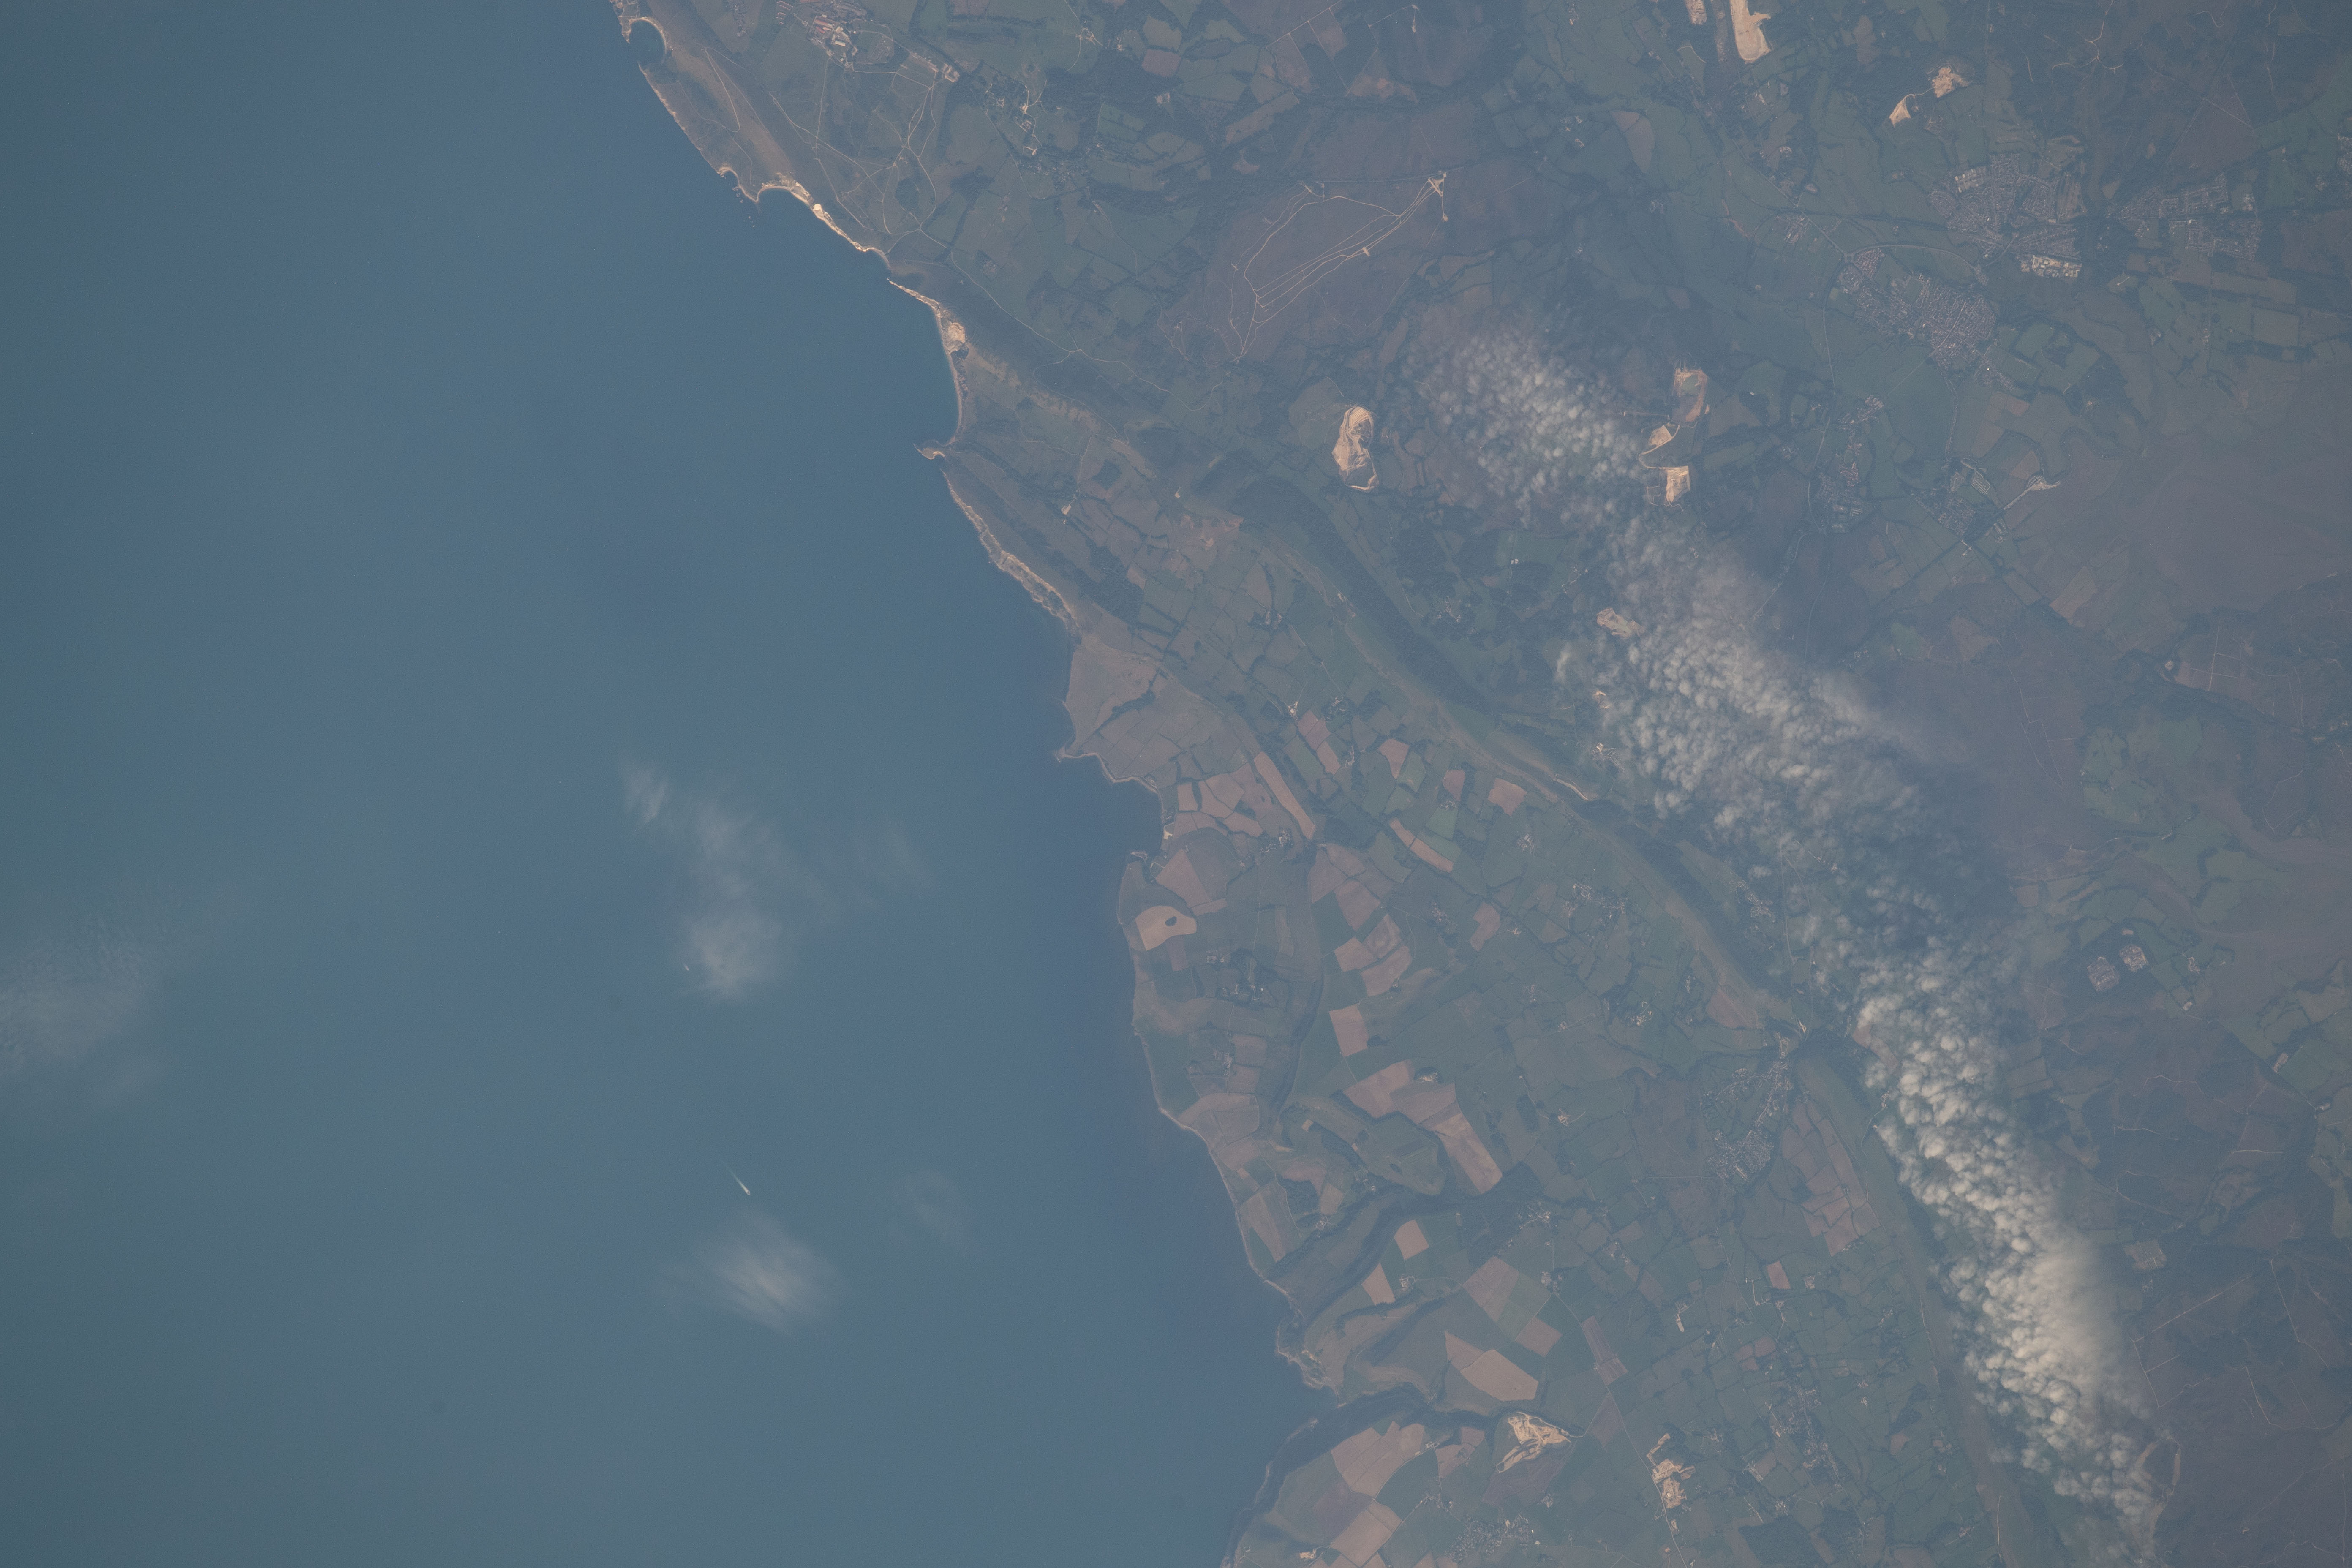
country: UK-ENGLAND
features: ENGLISH CHANNEL, WEYMOUTH BAY, ISLE OF PORTLAND
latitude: 50.6
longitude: -2.1
